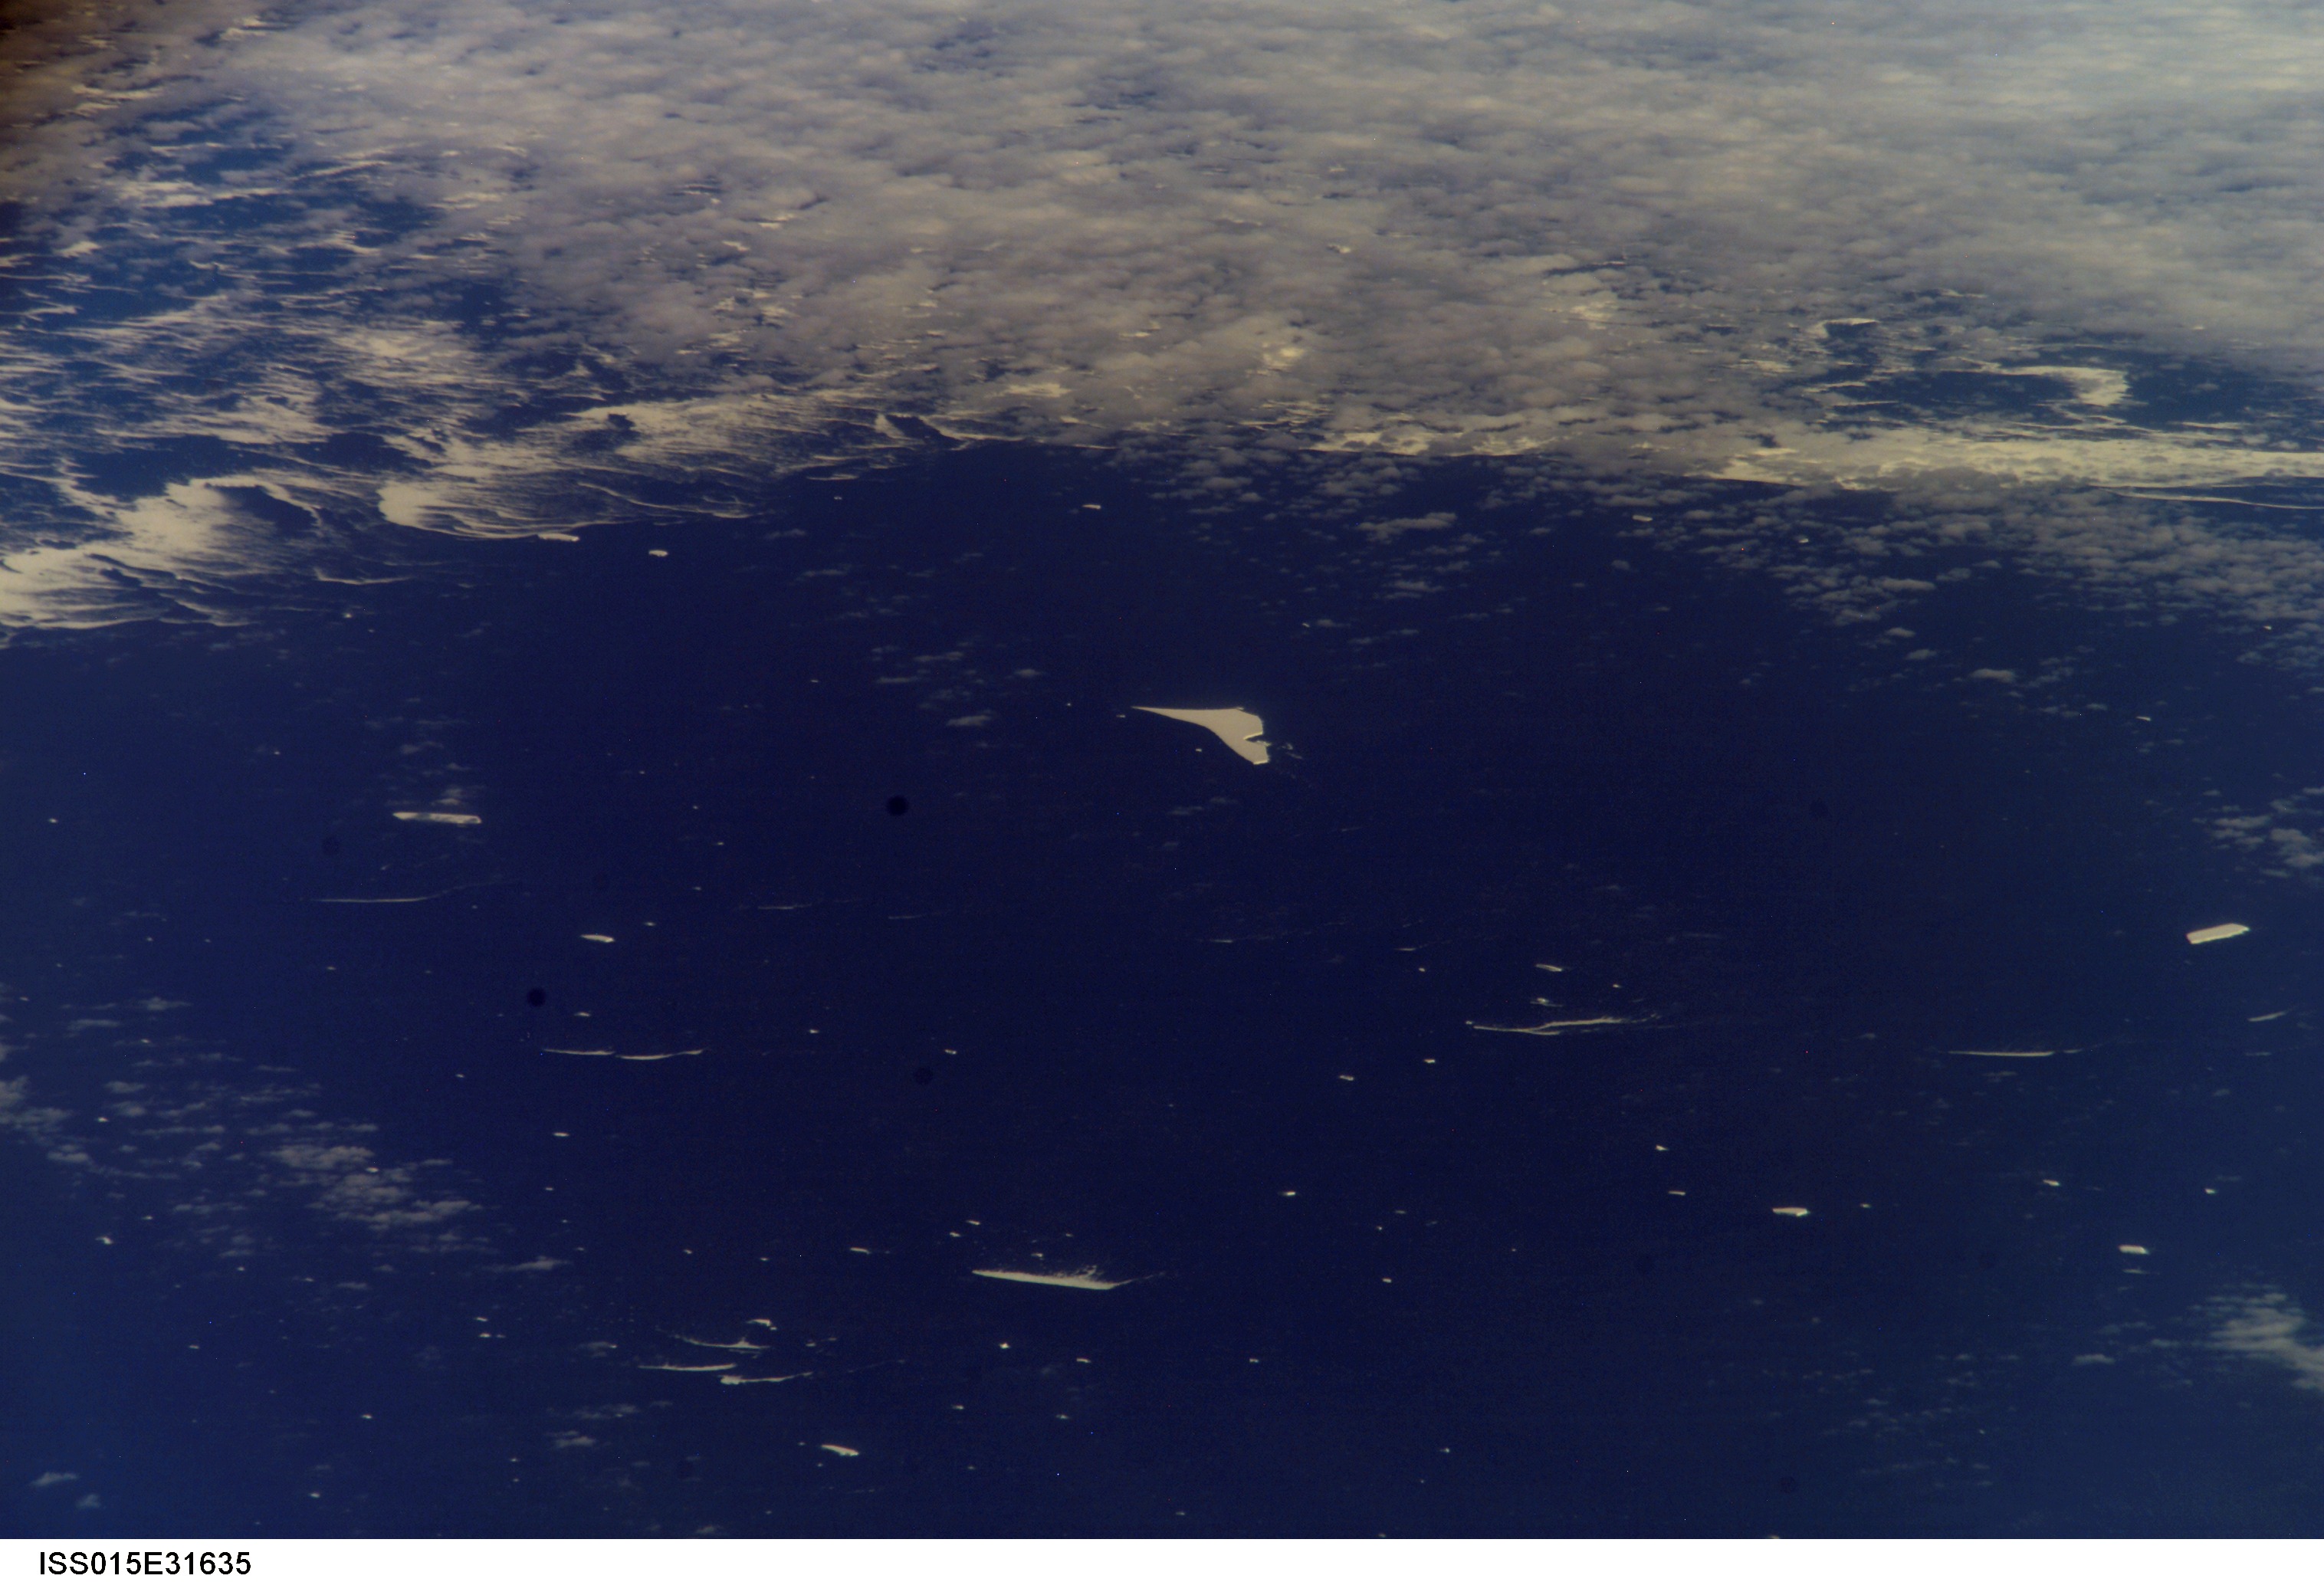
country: ATLANTIC OCEAN
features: ICEBERGS, EDGE OF PACK ICE
